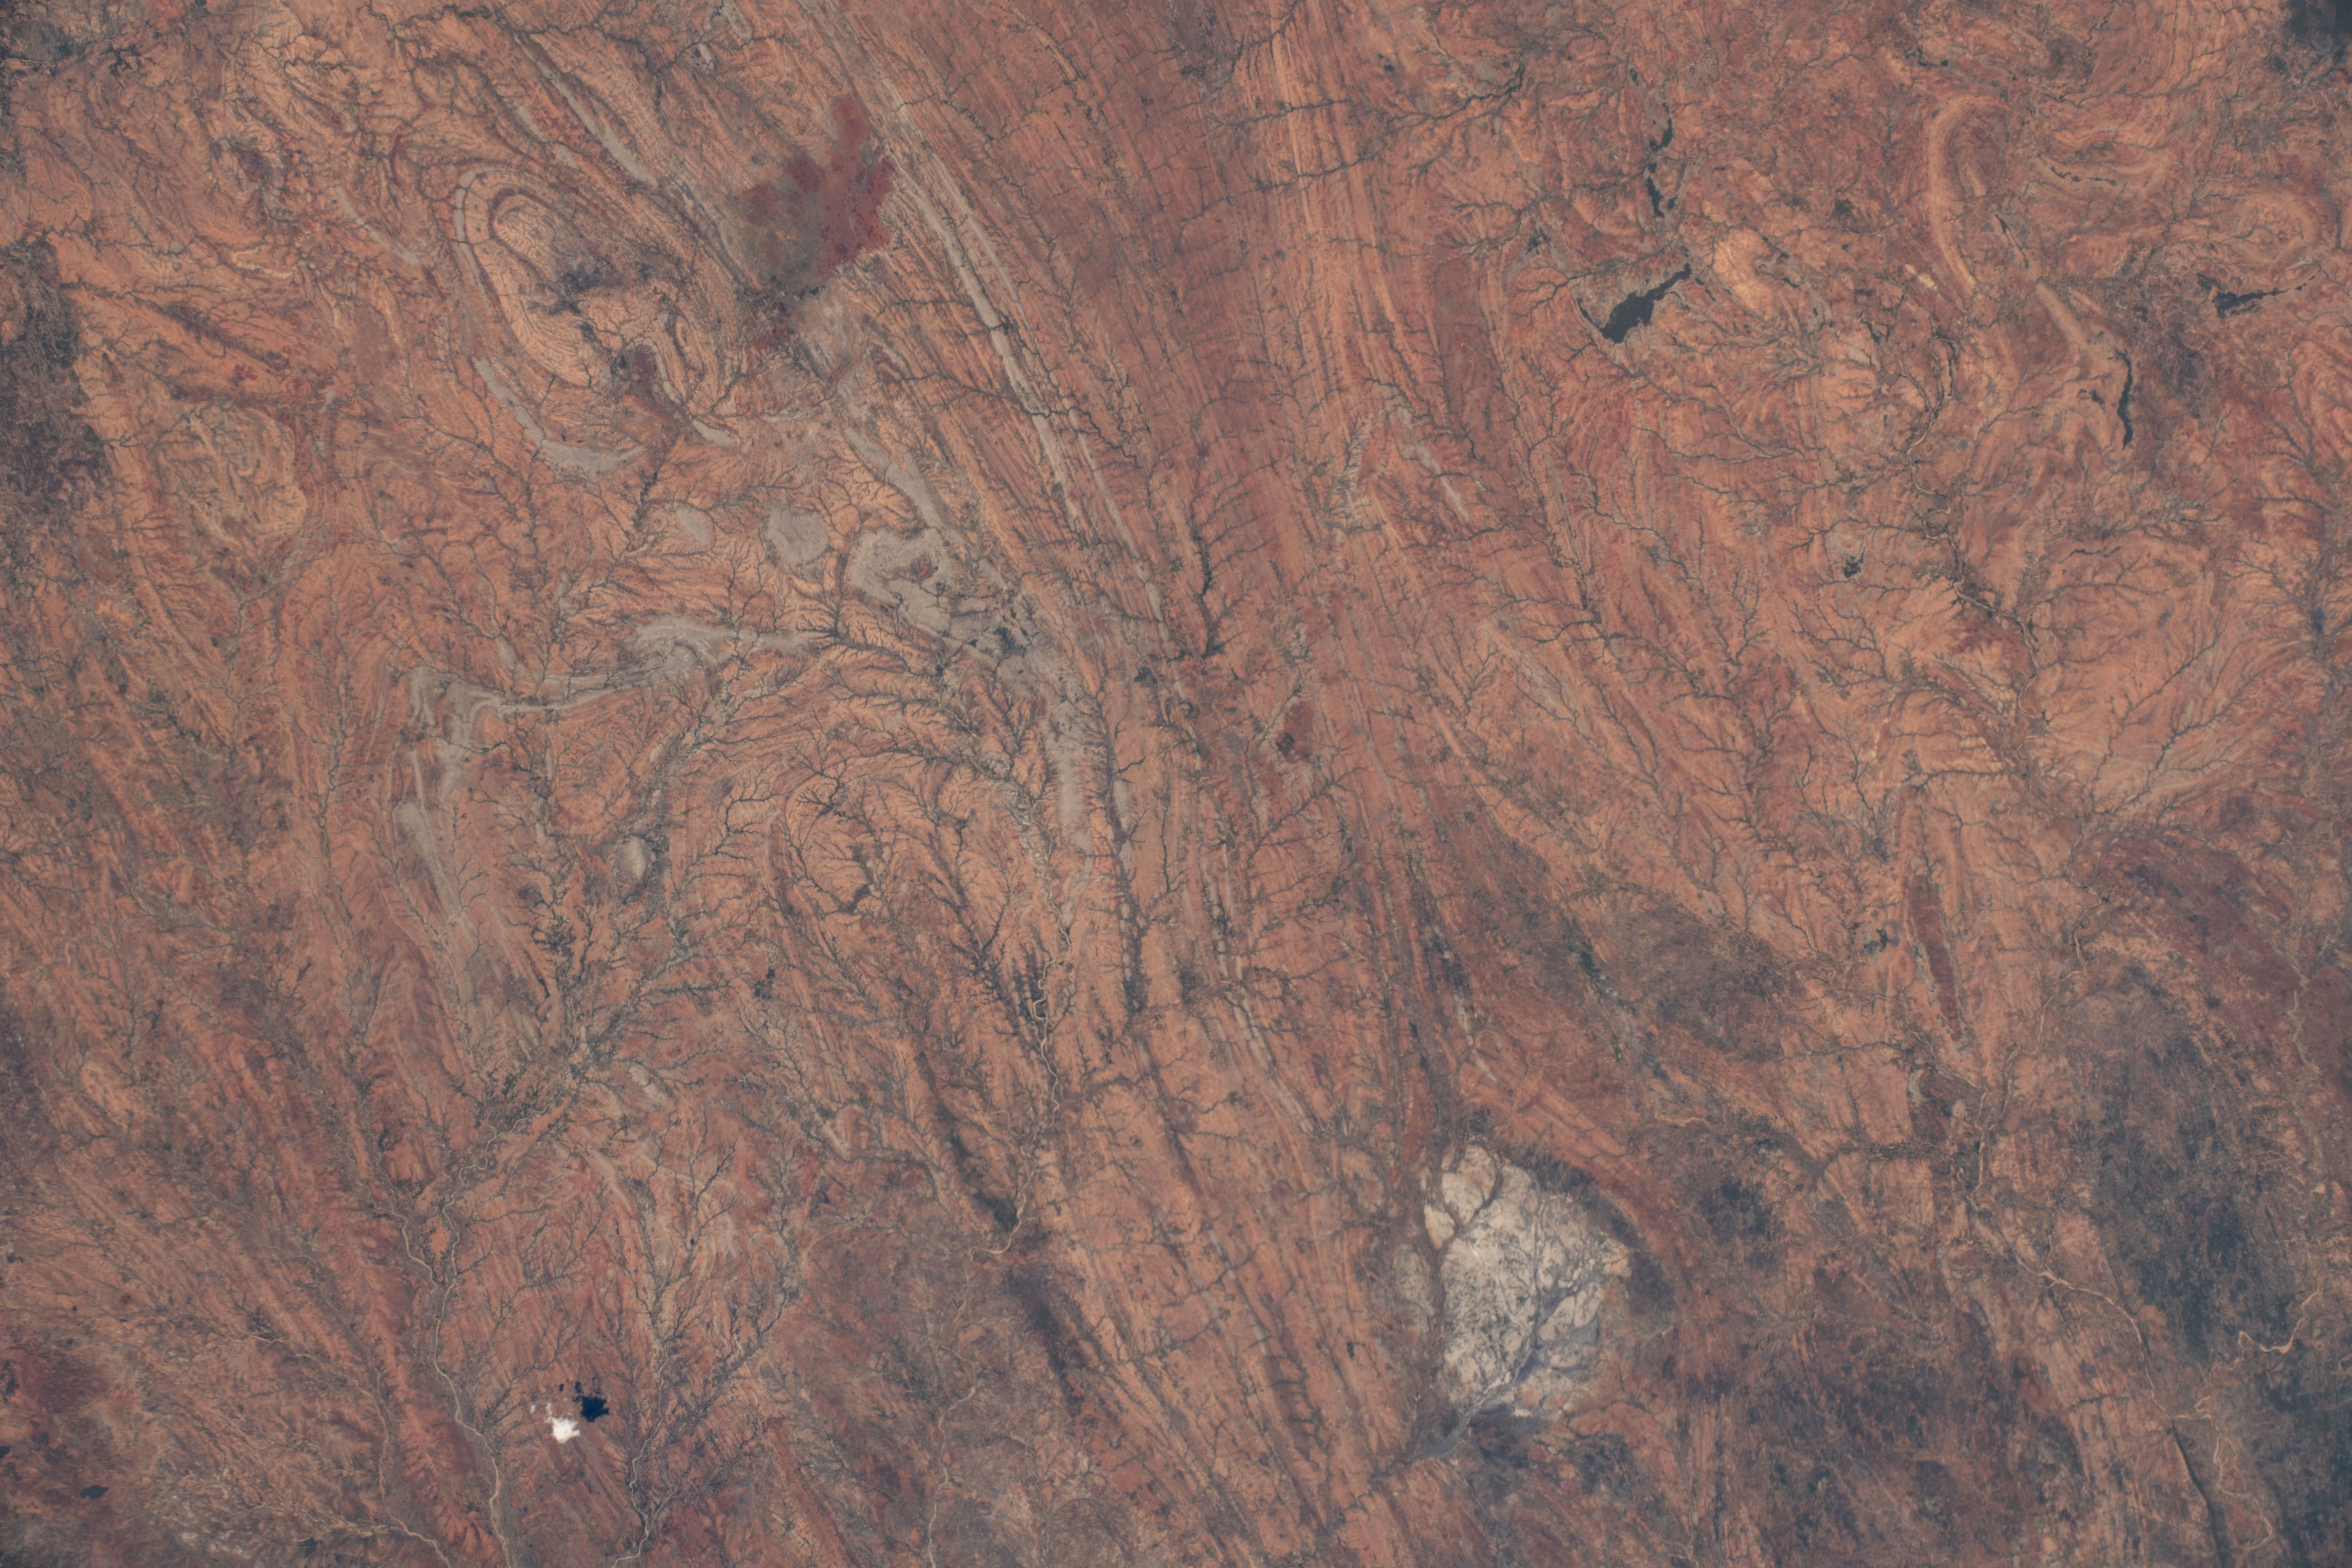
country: MADAGASCAR
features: MADAGASCAR, TOLIARA, BEZA MAHAFALY RESERVE, FOTADREVO
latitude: -24.3
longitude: 45.0
